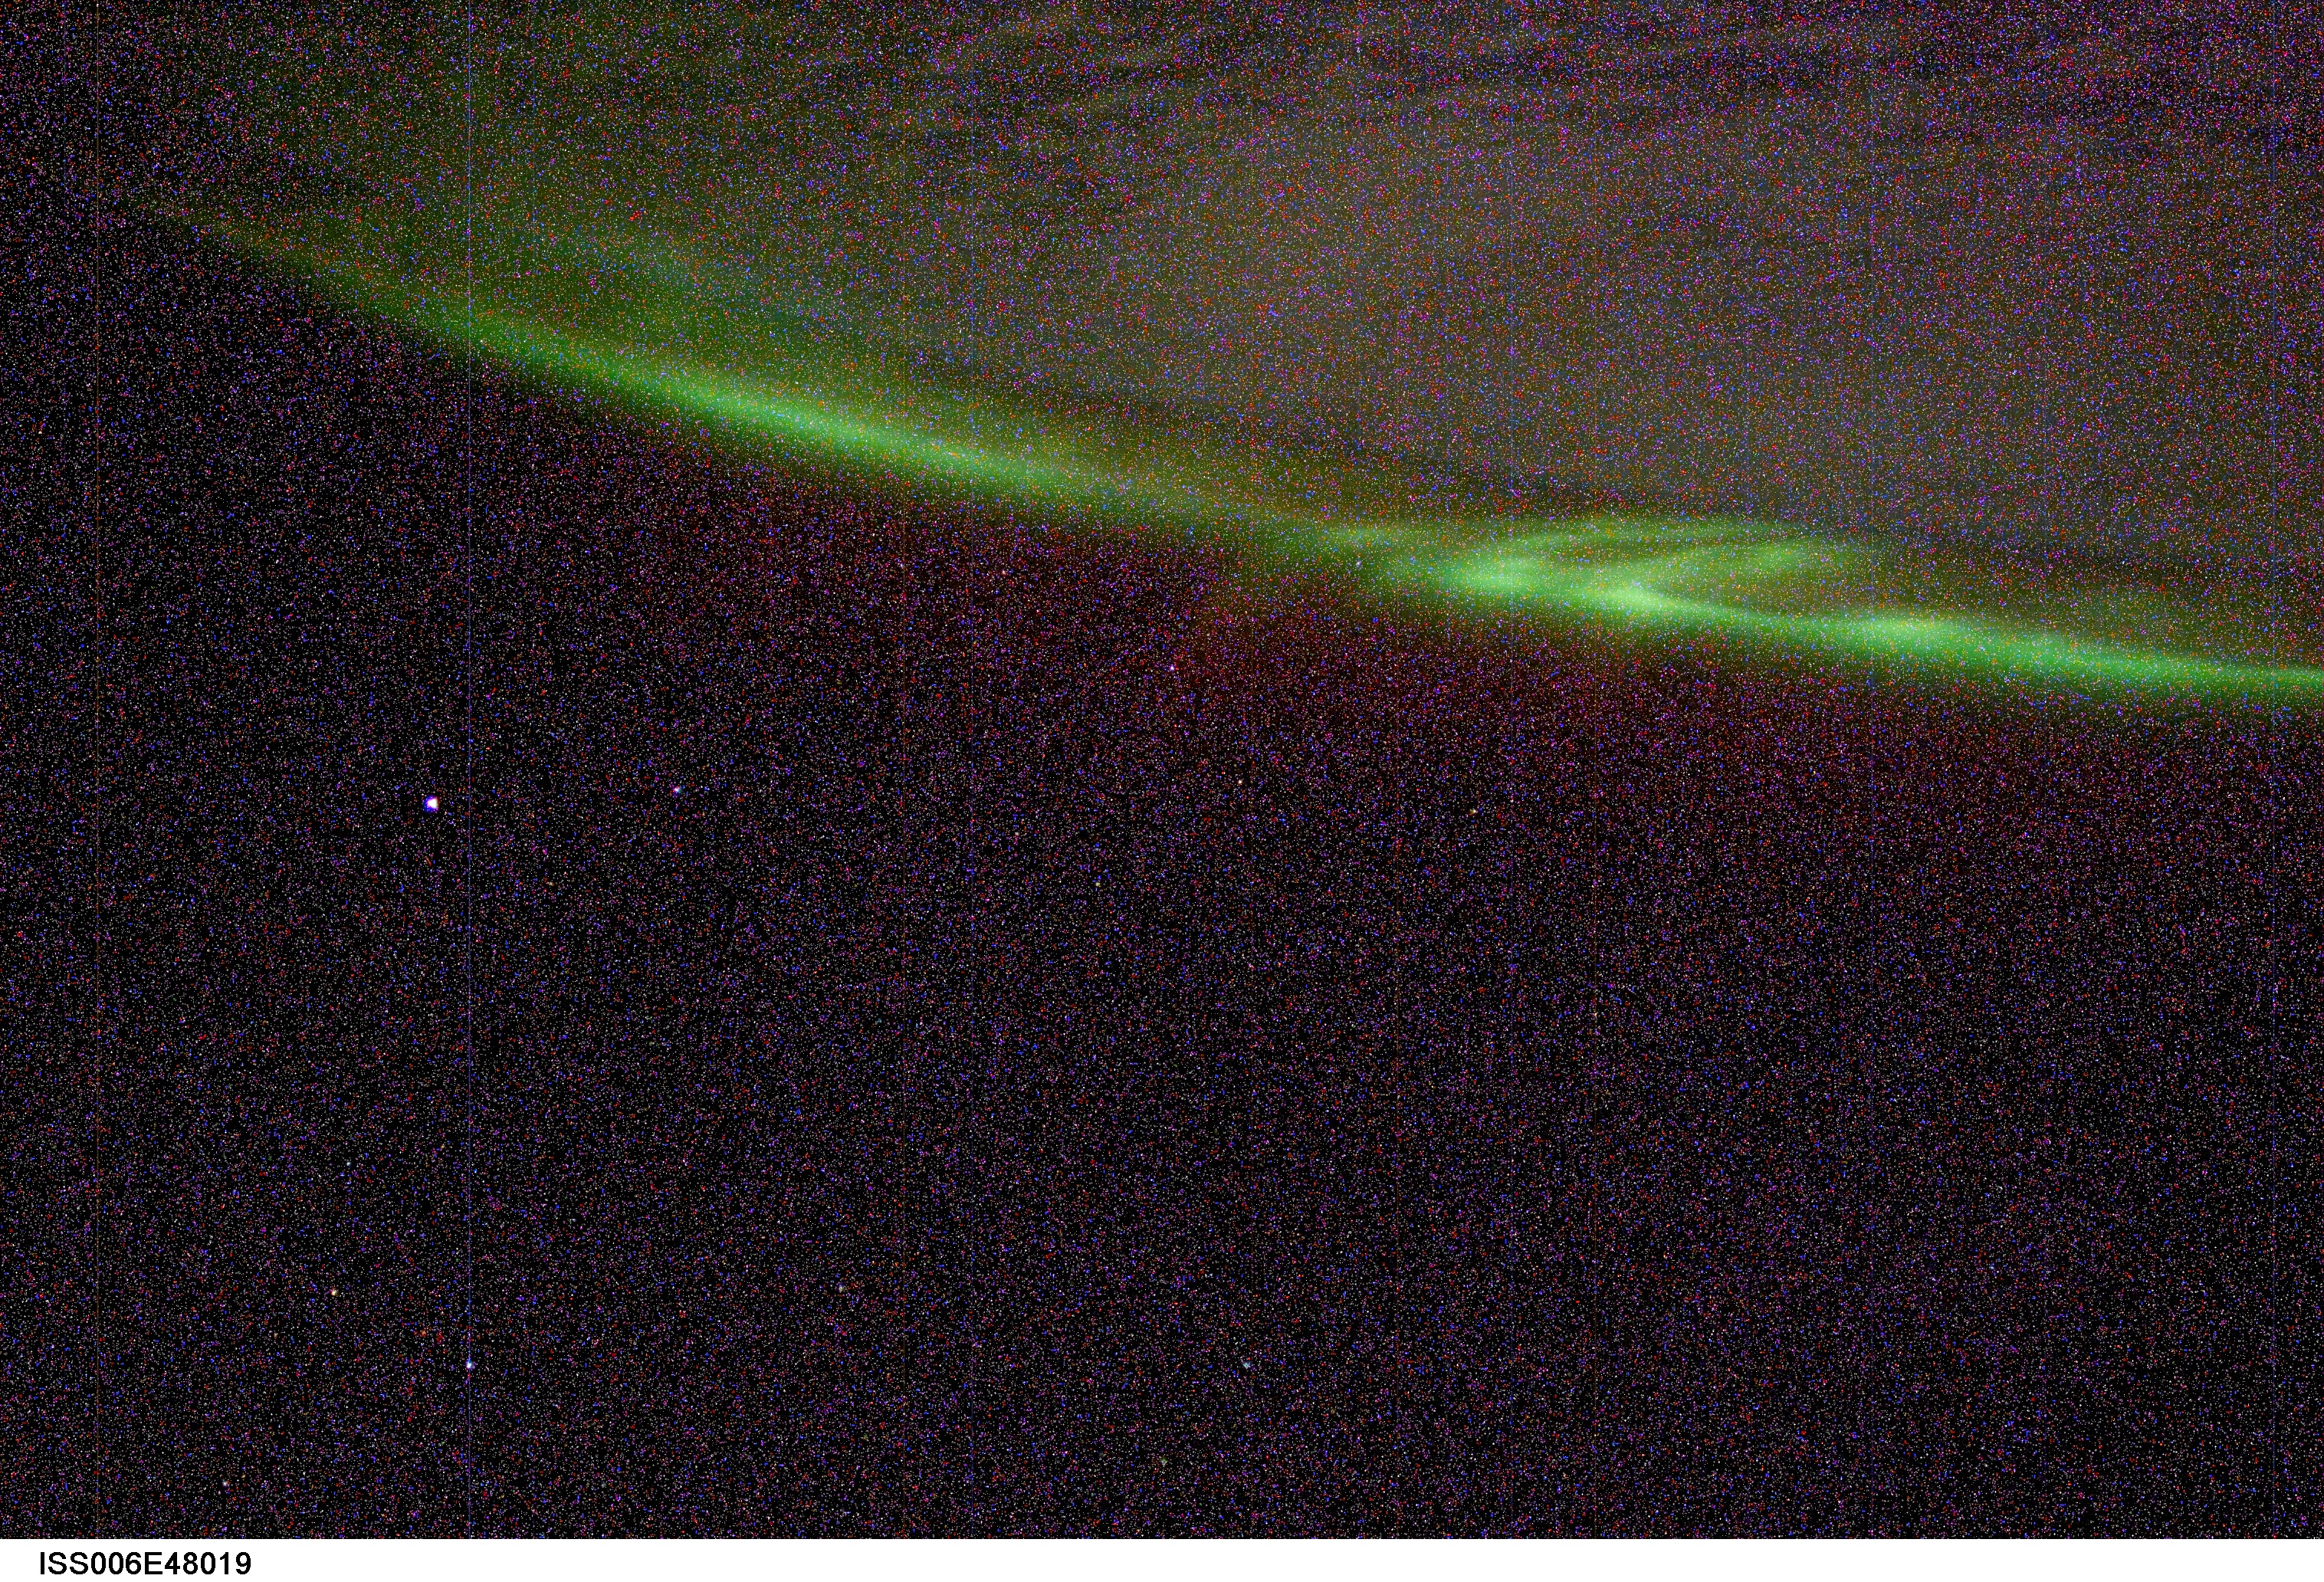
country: AURORA
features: AURORA AUSTRALIS, STARS
